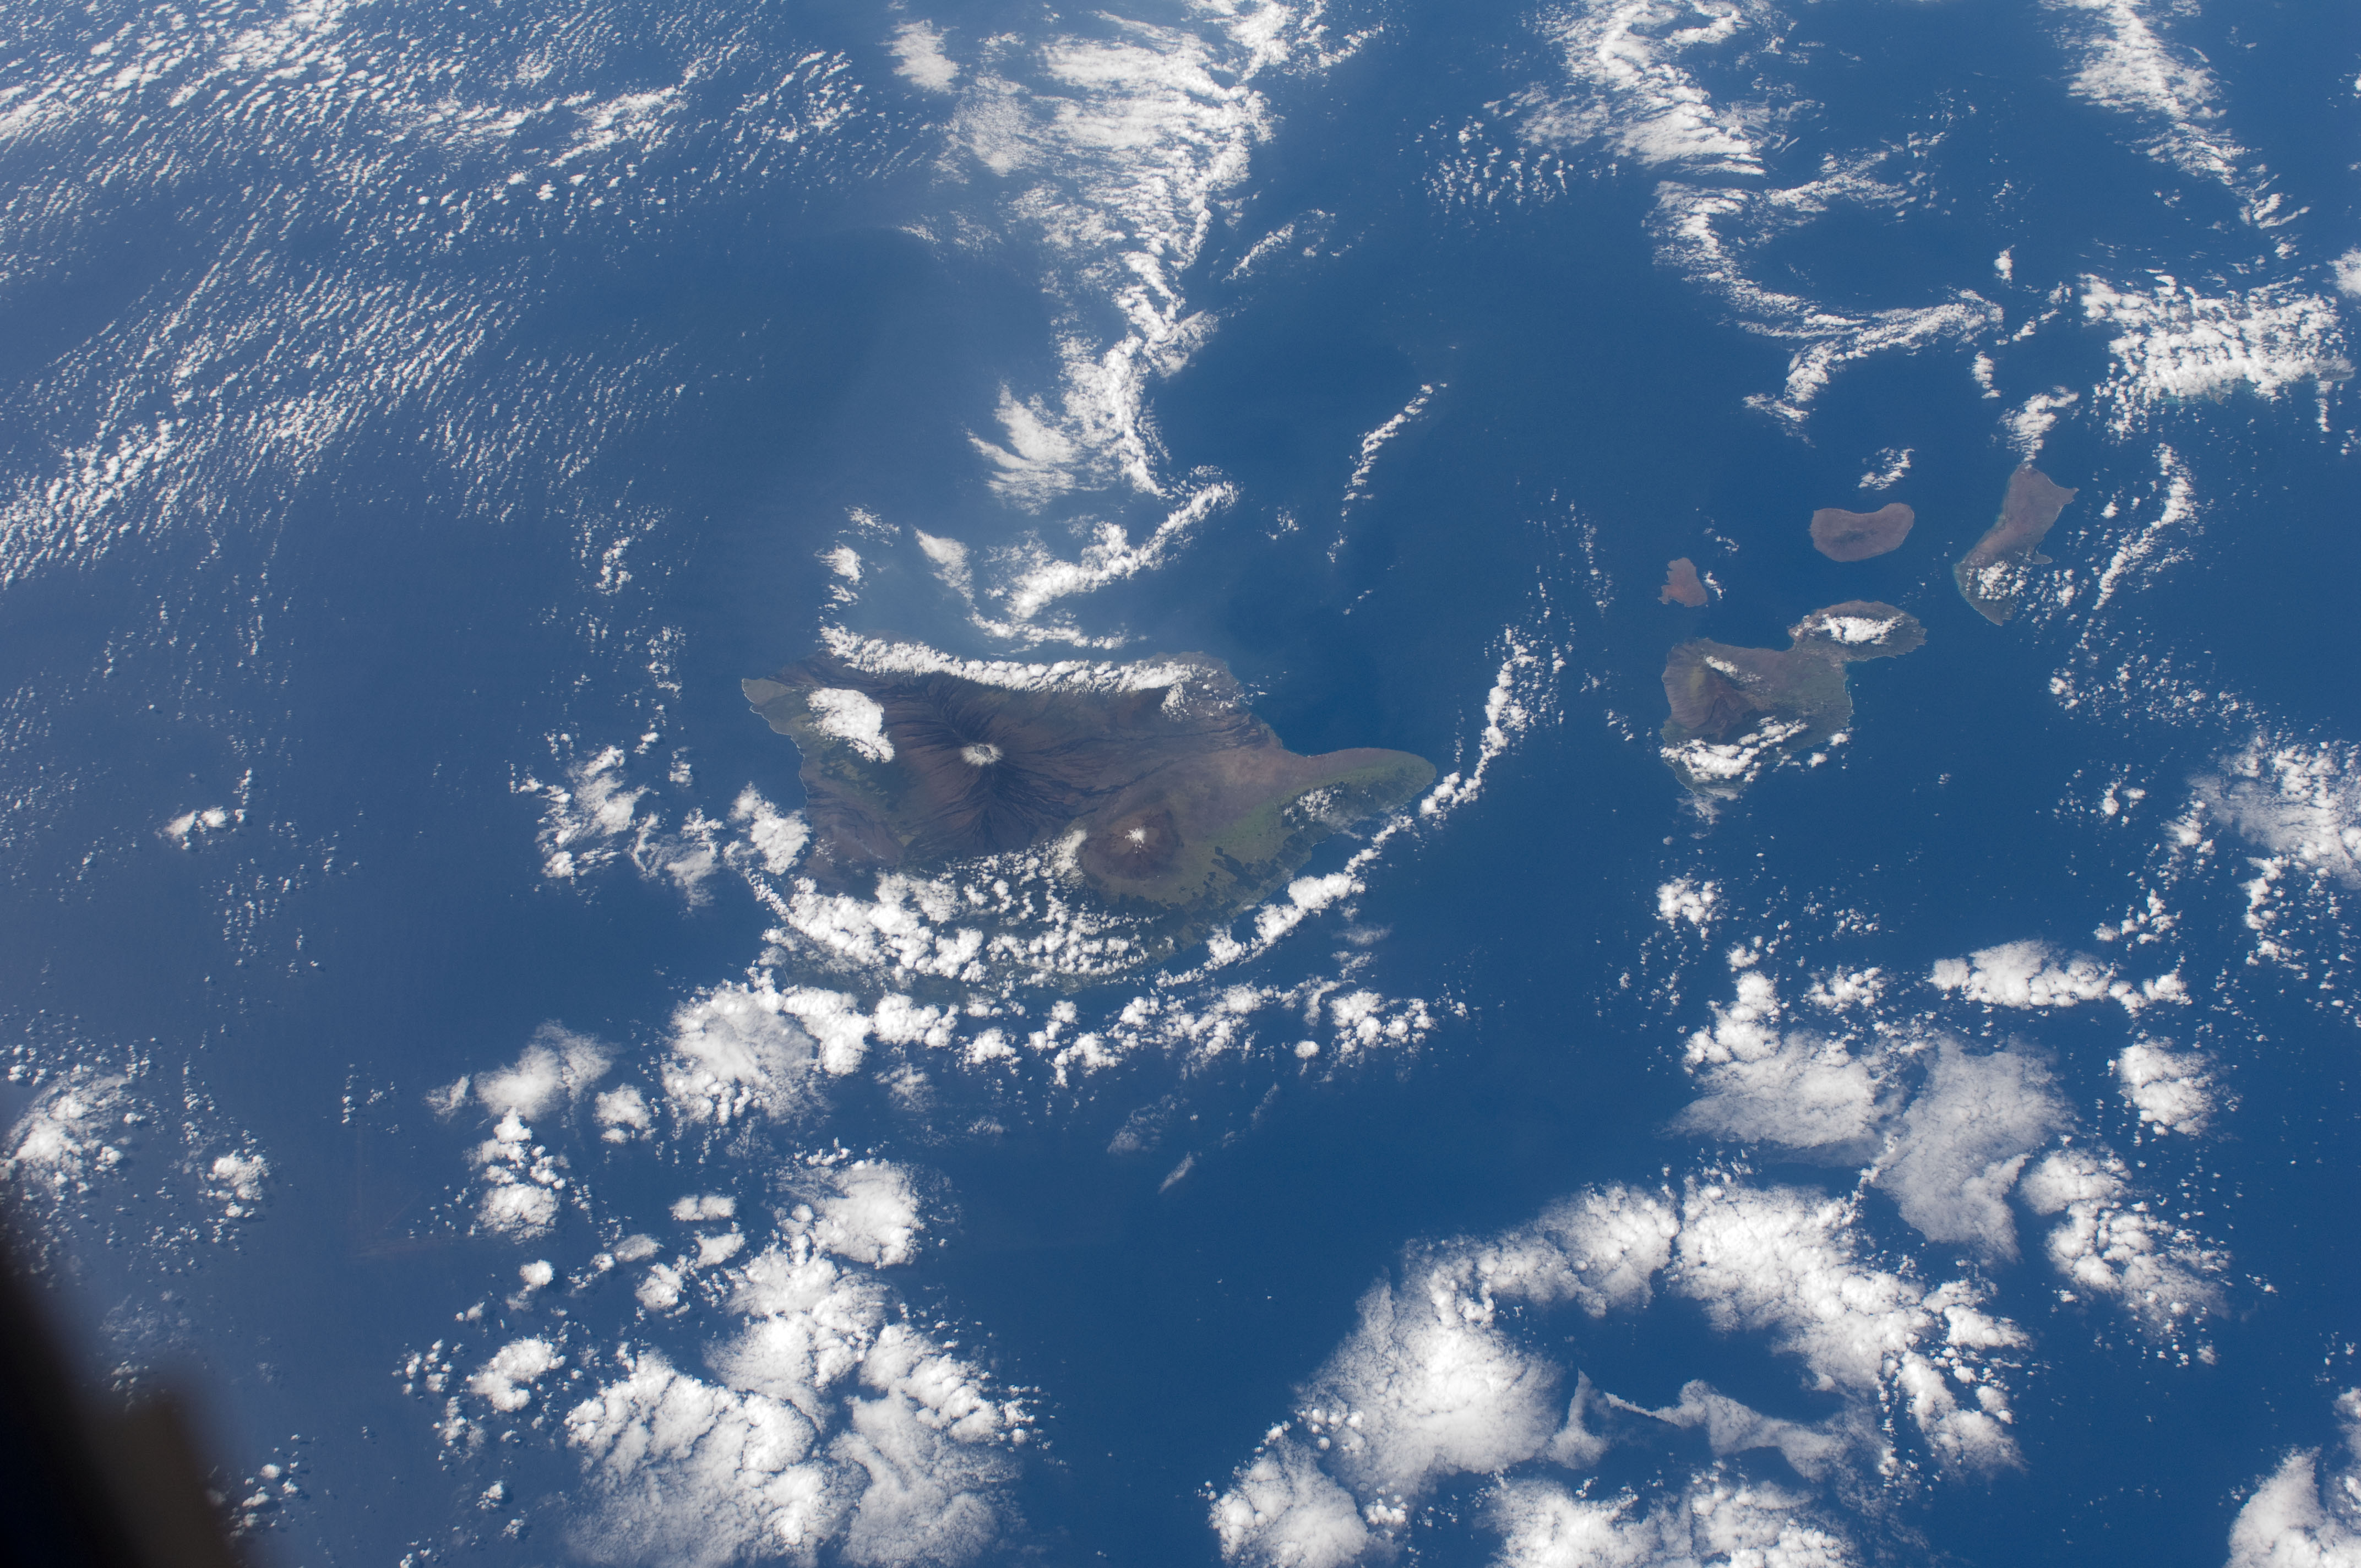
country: USA-HAWAII
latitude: 19.5
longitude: -155.5
